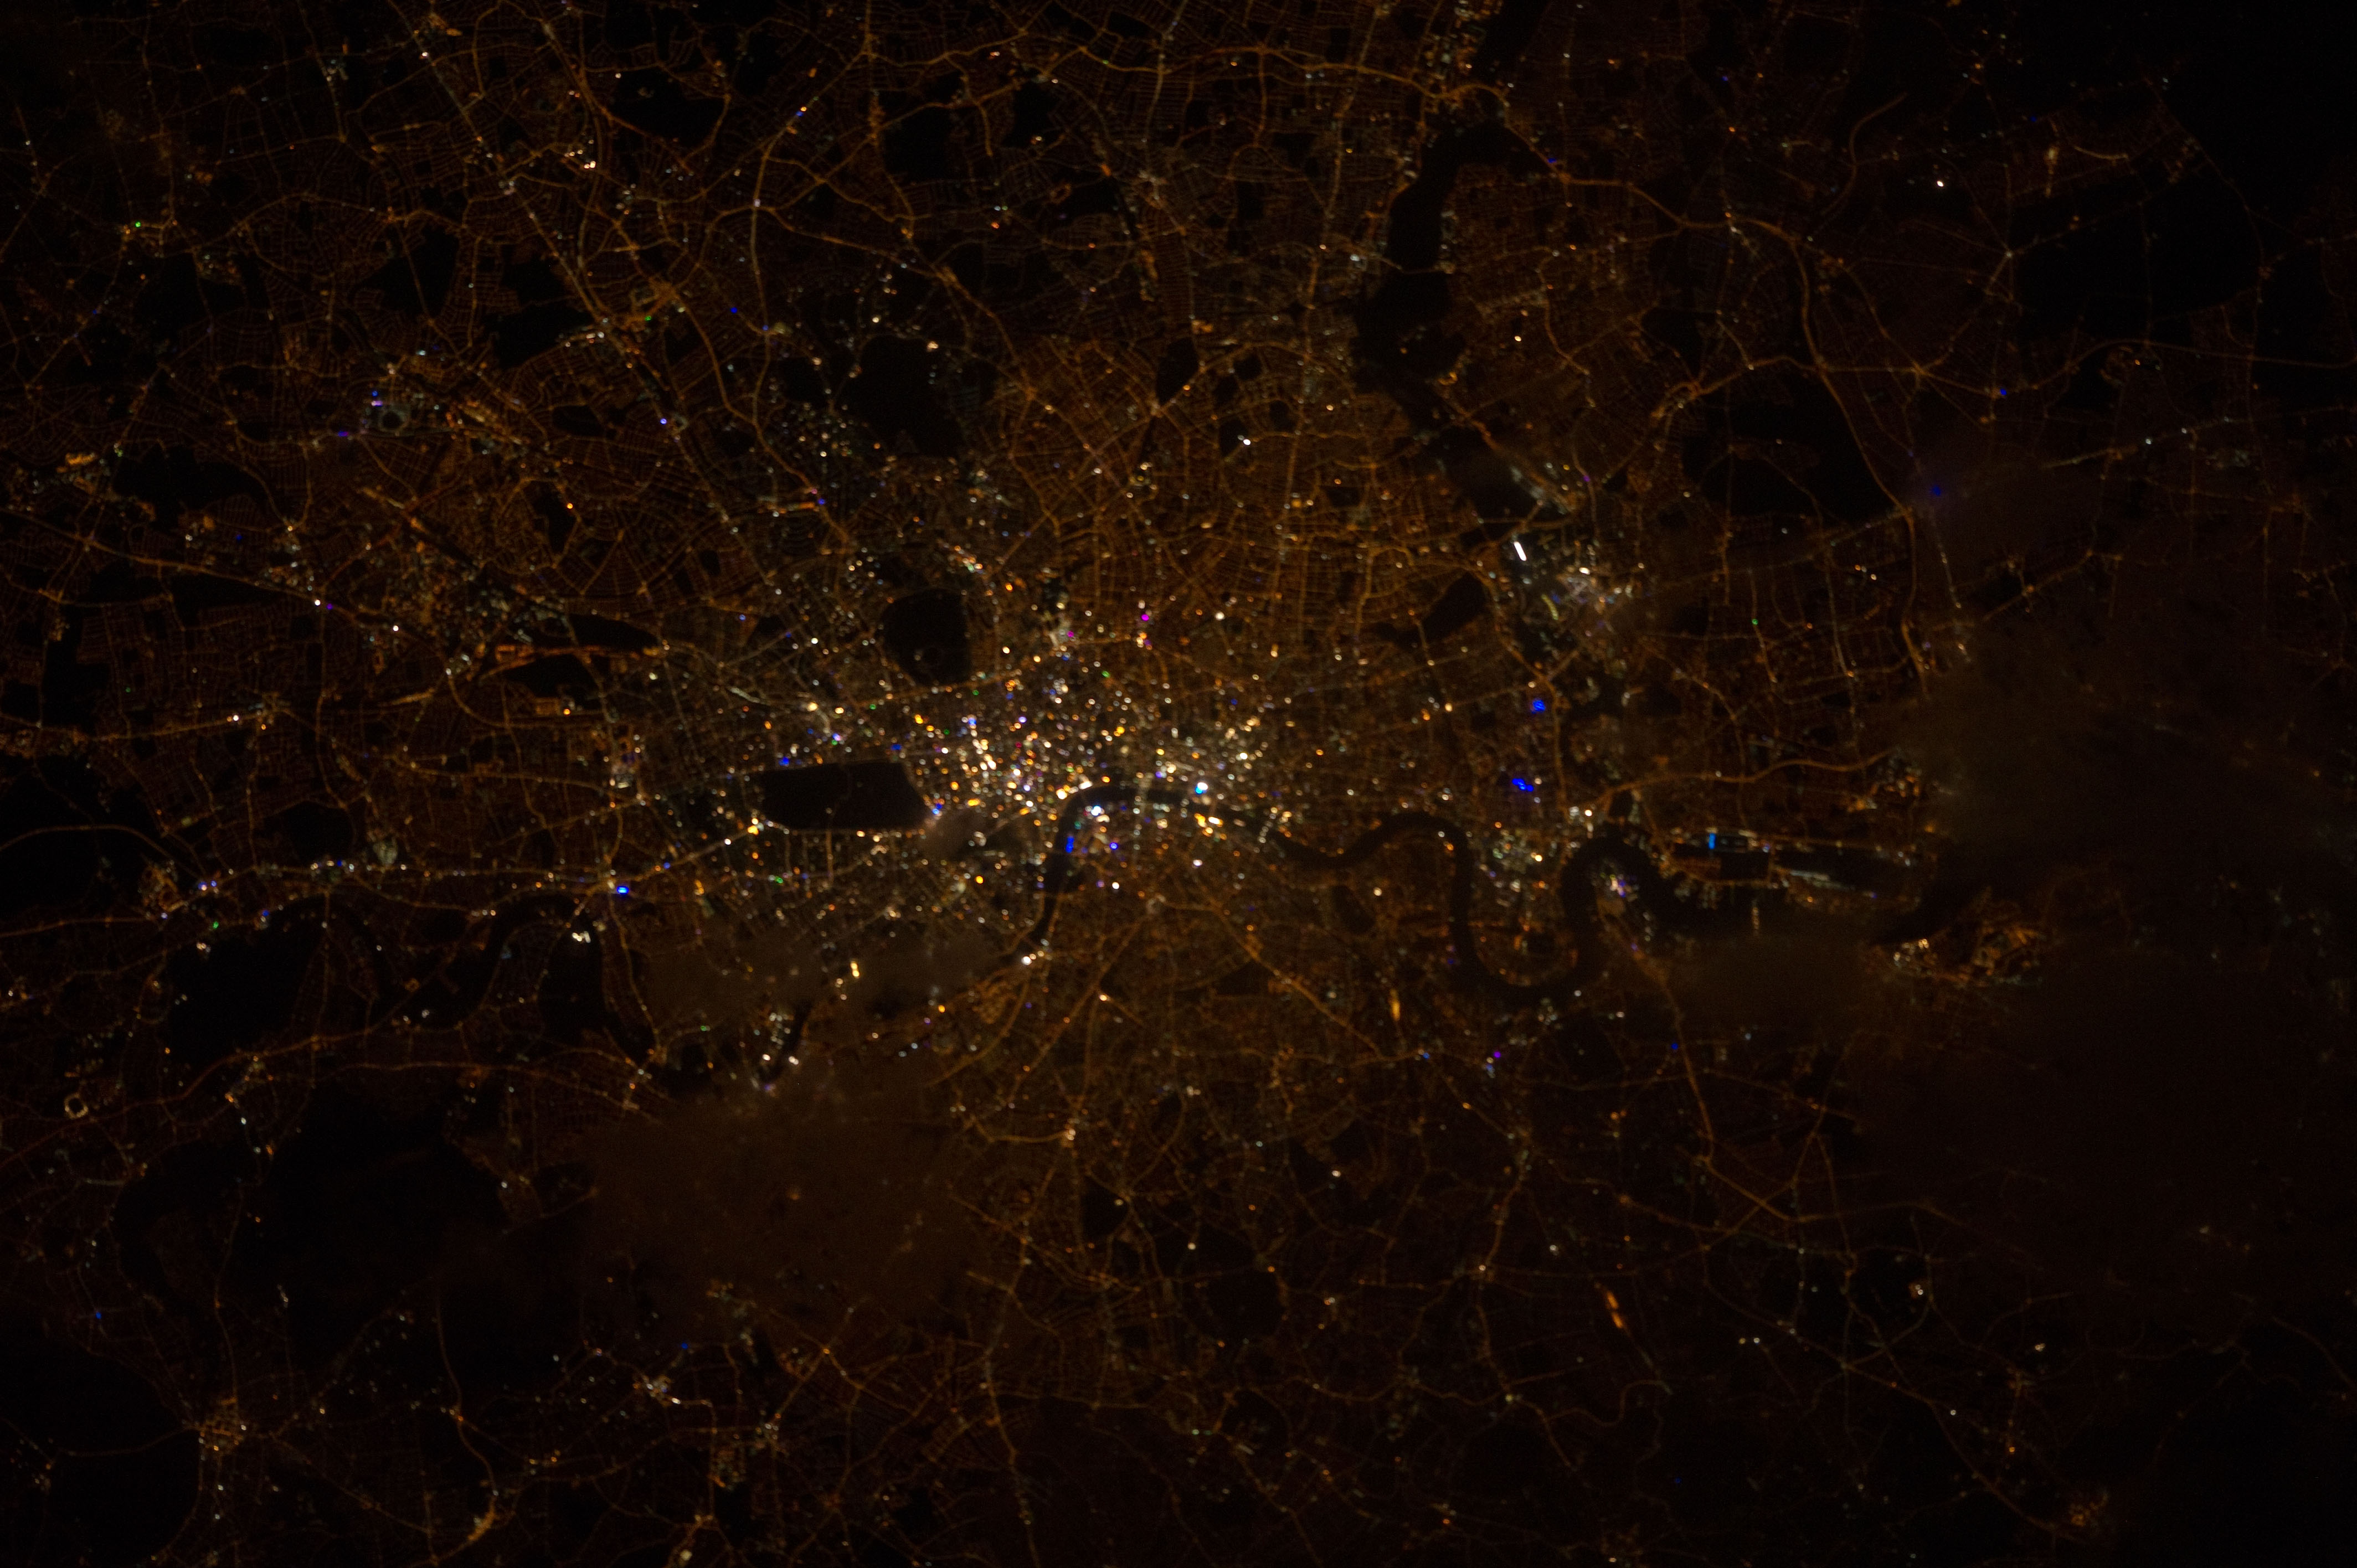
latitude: 51.5
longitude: -0.1
